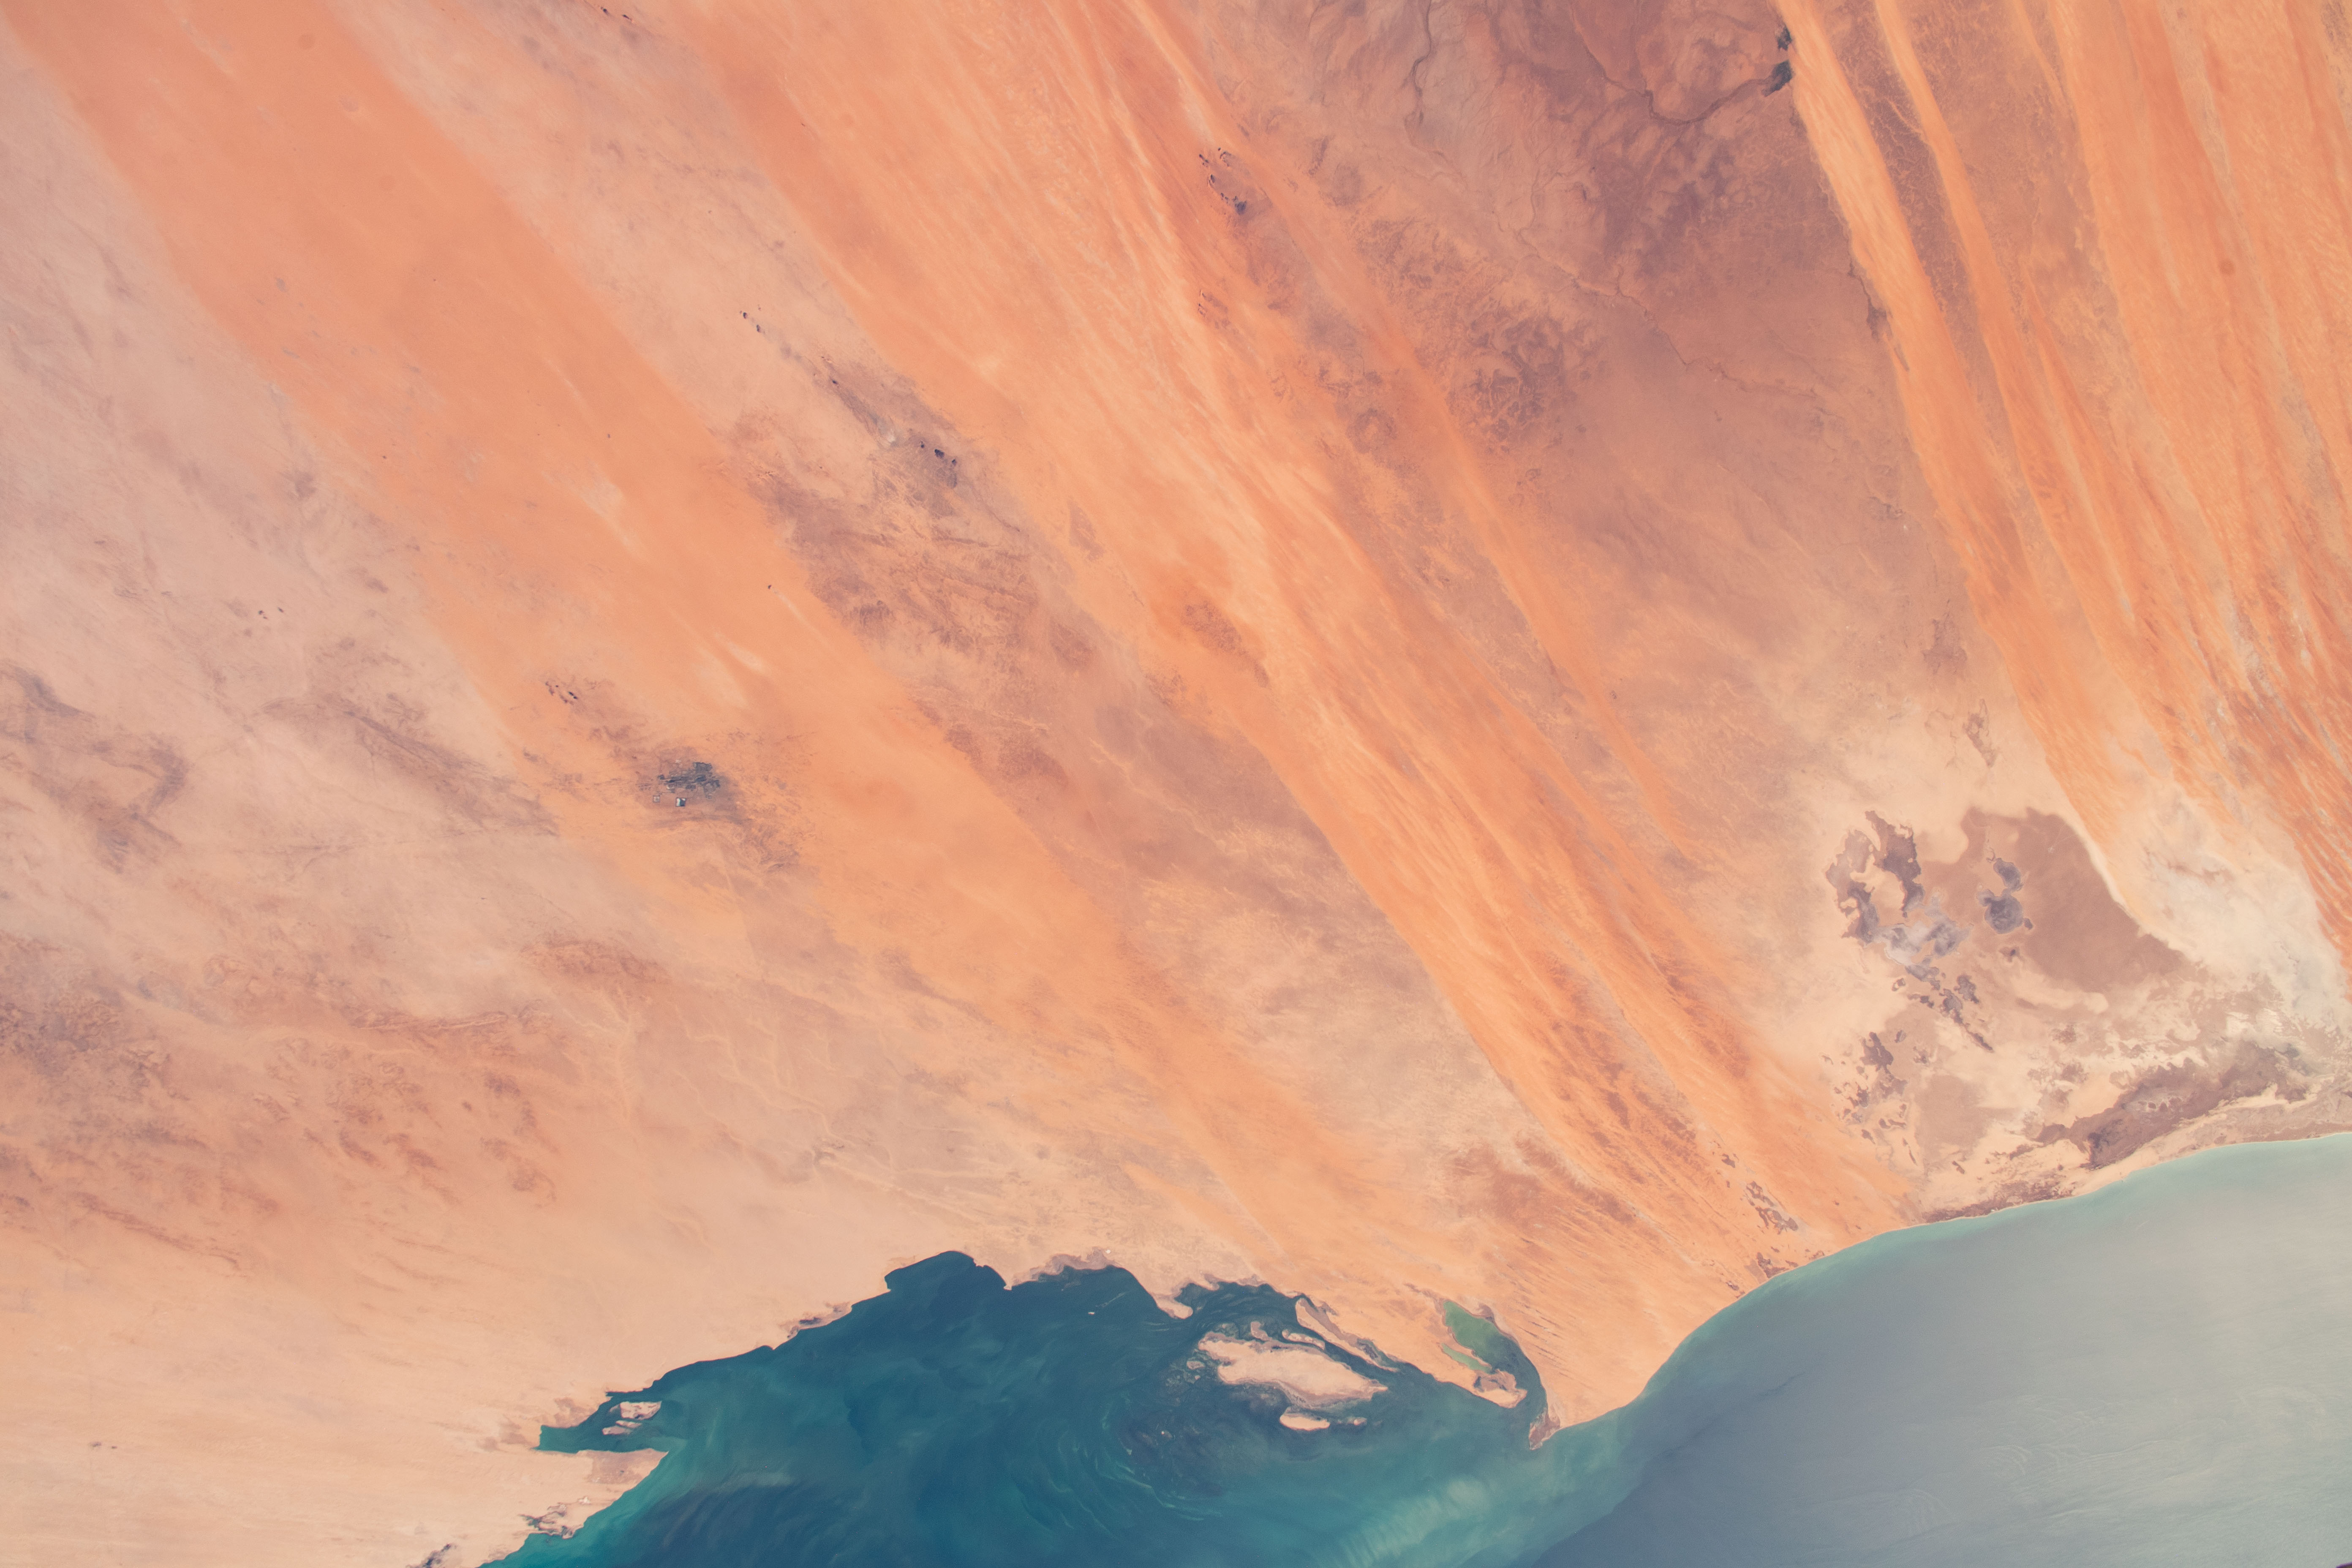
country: MAURITANIA
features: TRARZA DESERT, BANC D'ARGUIN NATIONAL PARK
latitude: 20.0
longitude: -15.5
